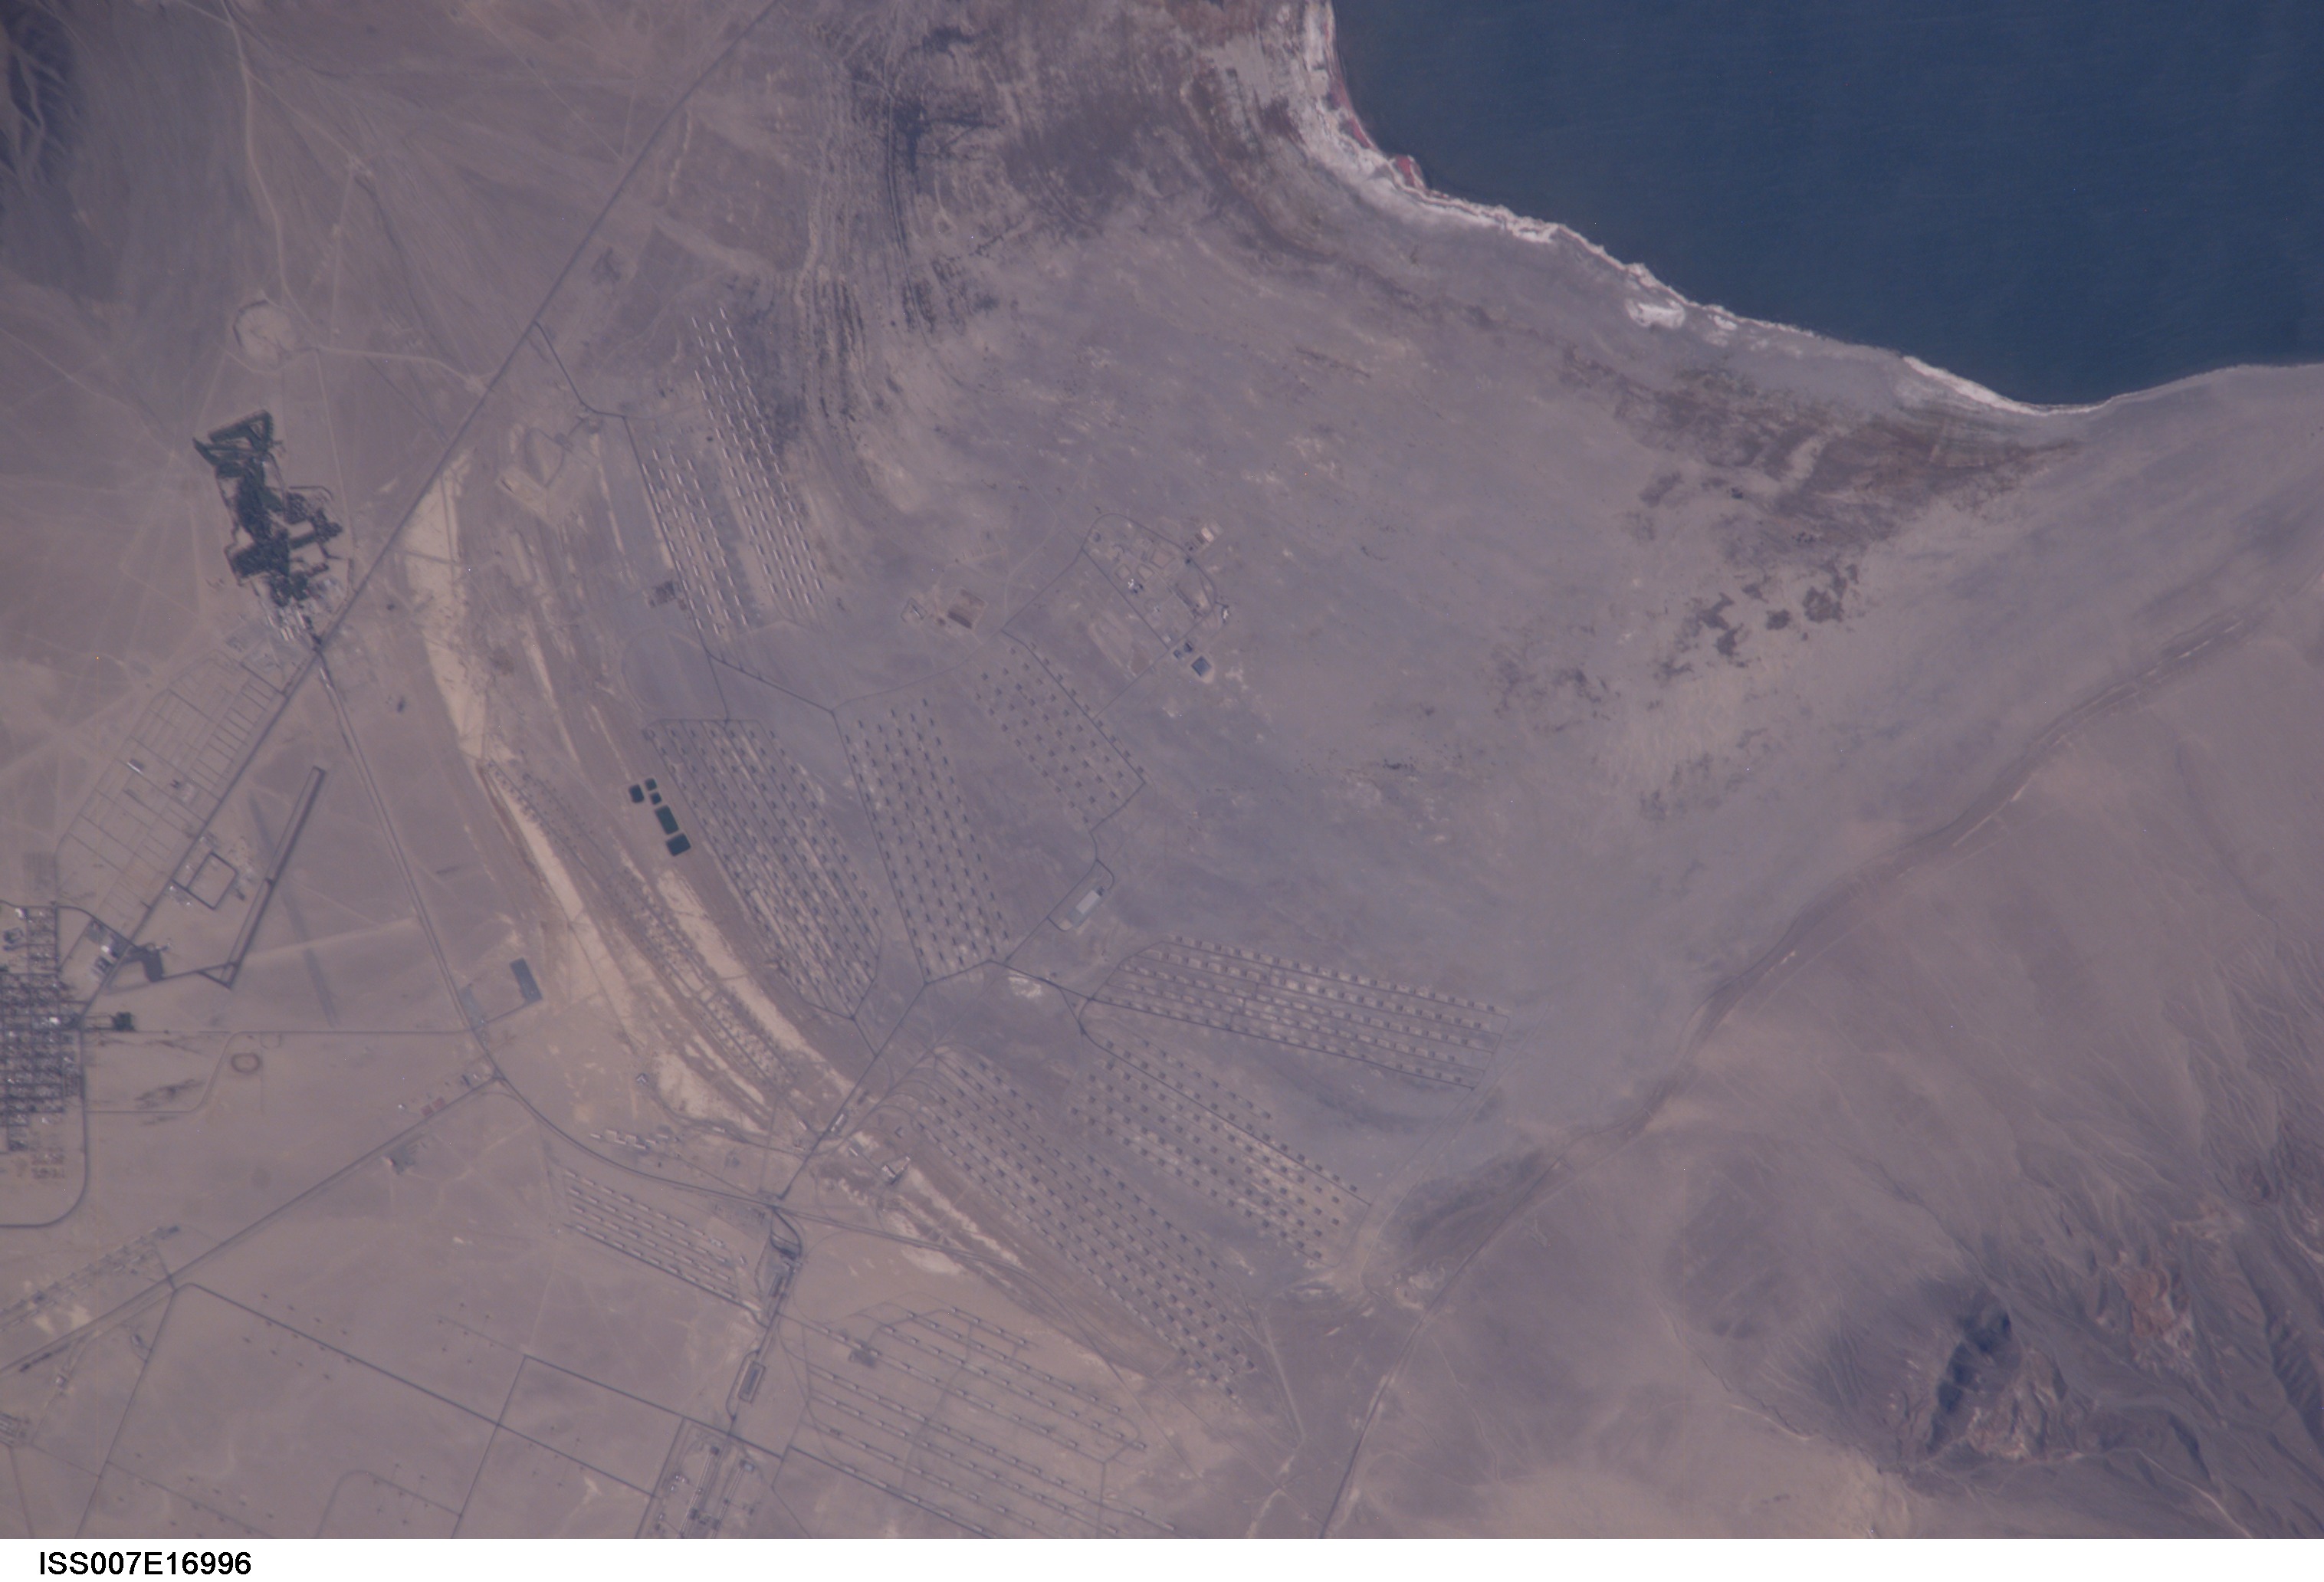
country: USA-NEVADA
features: WASHOE LAKE, PARALLEL MOUNDS
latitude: 39.3
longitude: -120.1
